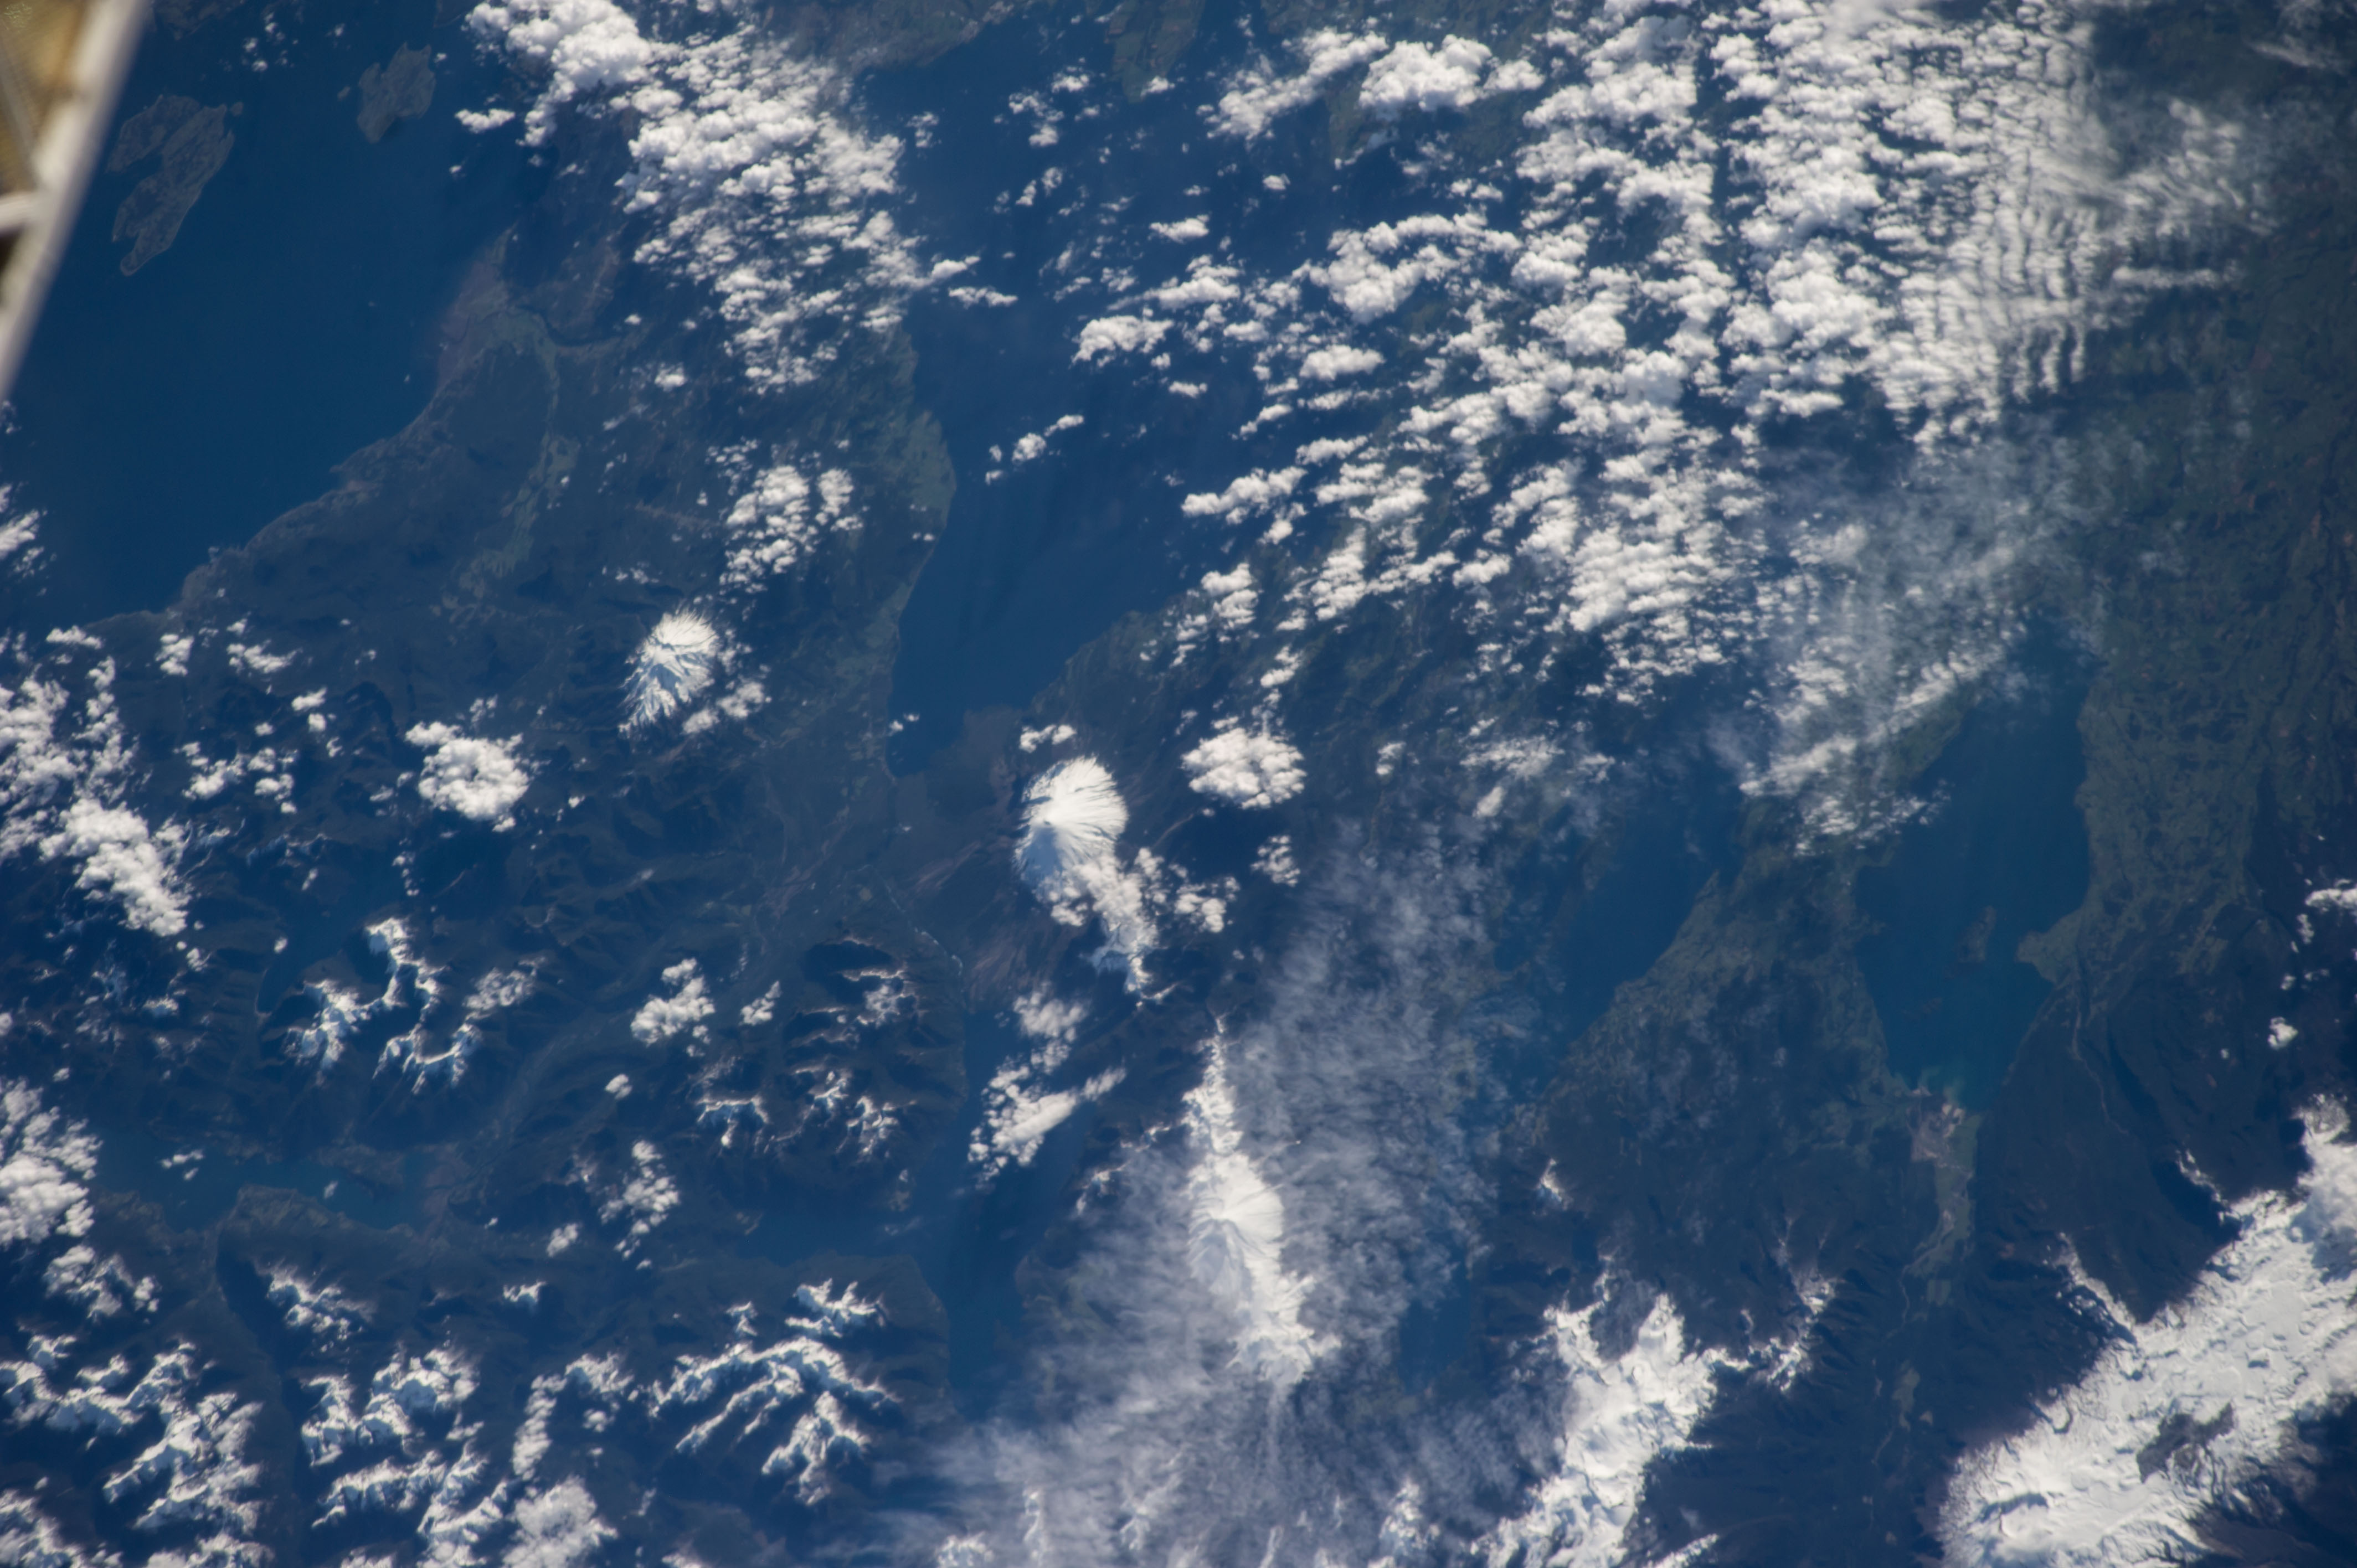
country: CHILE
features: PUTEHUE L., RUPANCO L., LLANQUIHUE L., OSORNO VOL., CALBUCO VOL.
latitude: -41.1
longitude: -72.5
